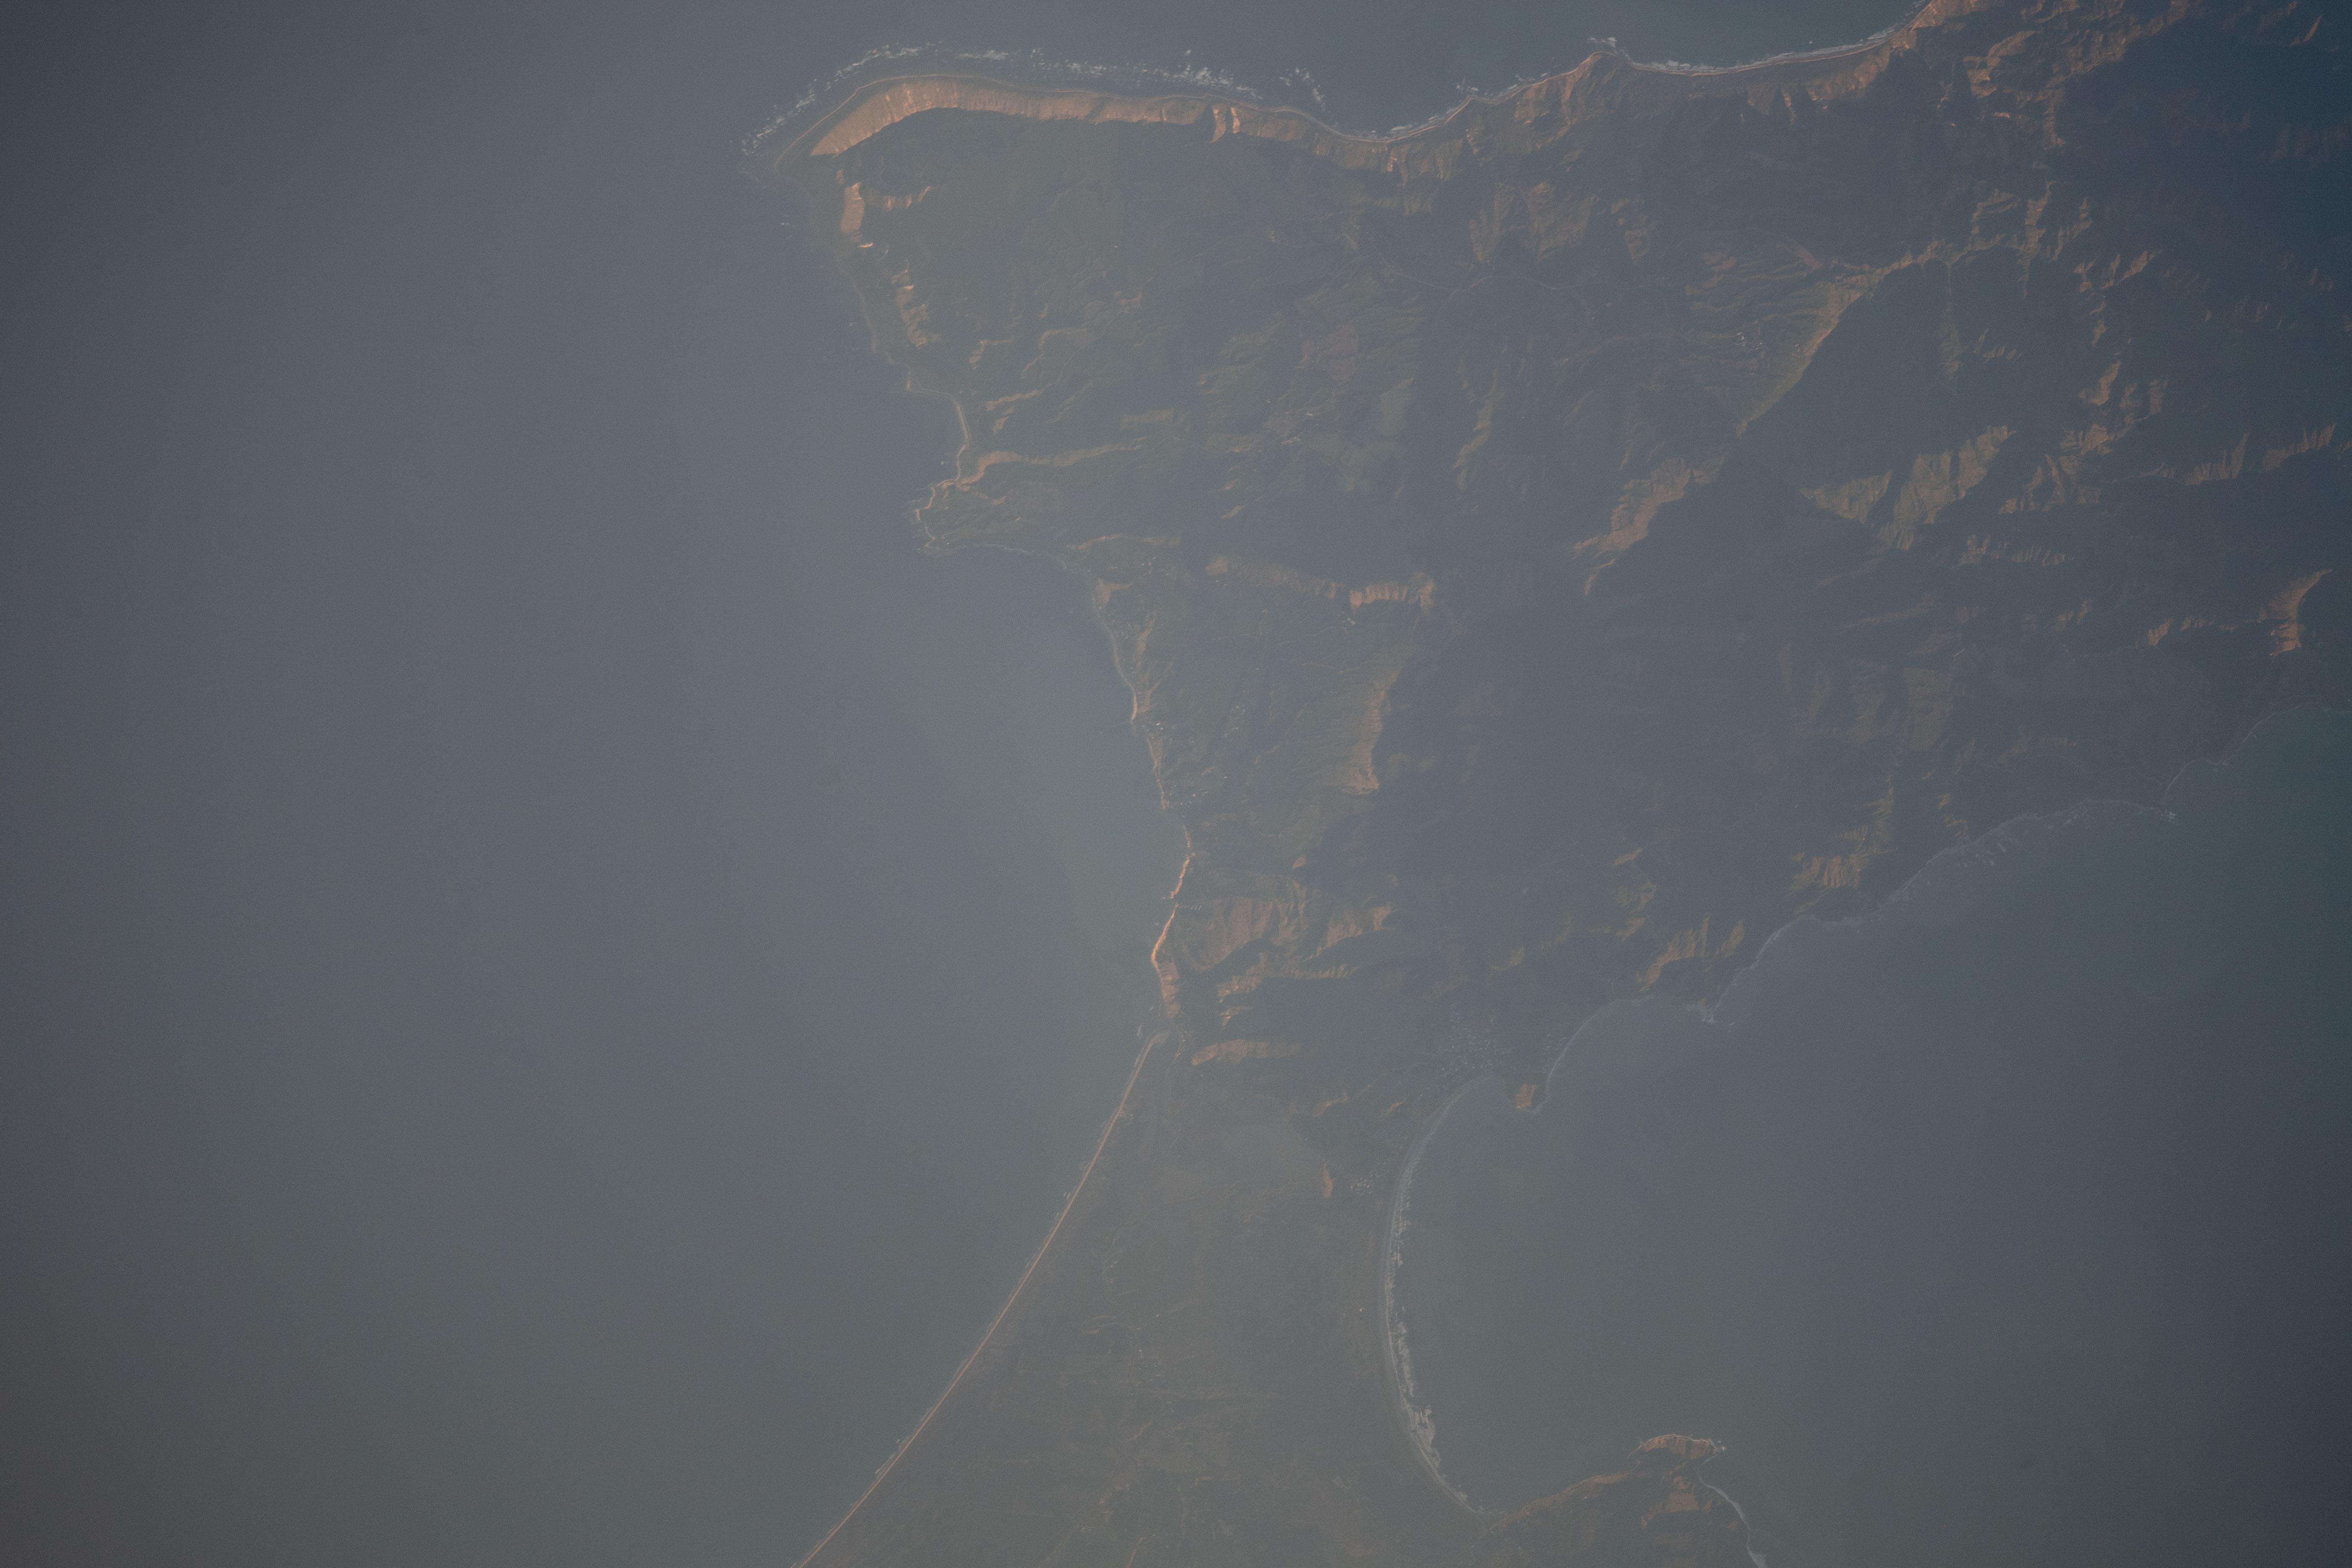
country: NEW ZEALAND-NI
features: MAHIA, WAIROA, PORTLAND ISLAND, BAY OF PLENTY
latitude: -39.1
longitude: 177.9
